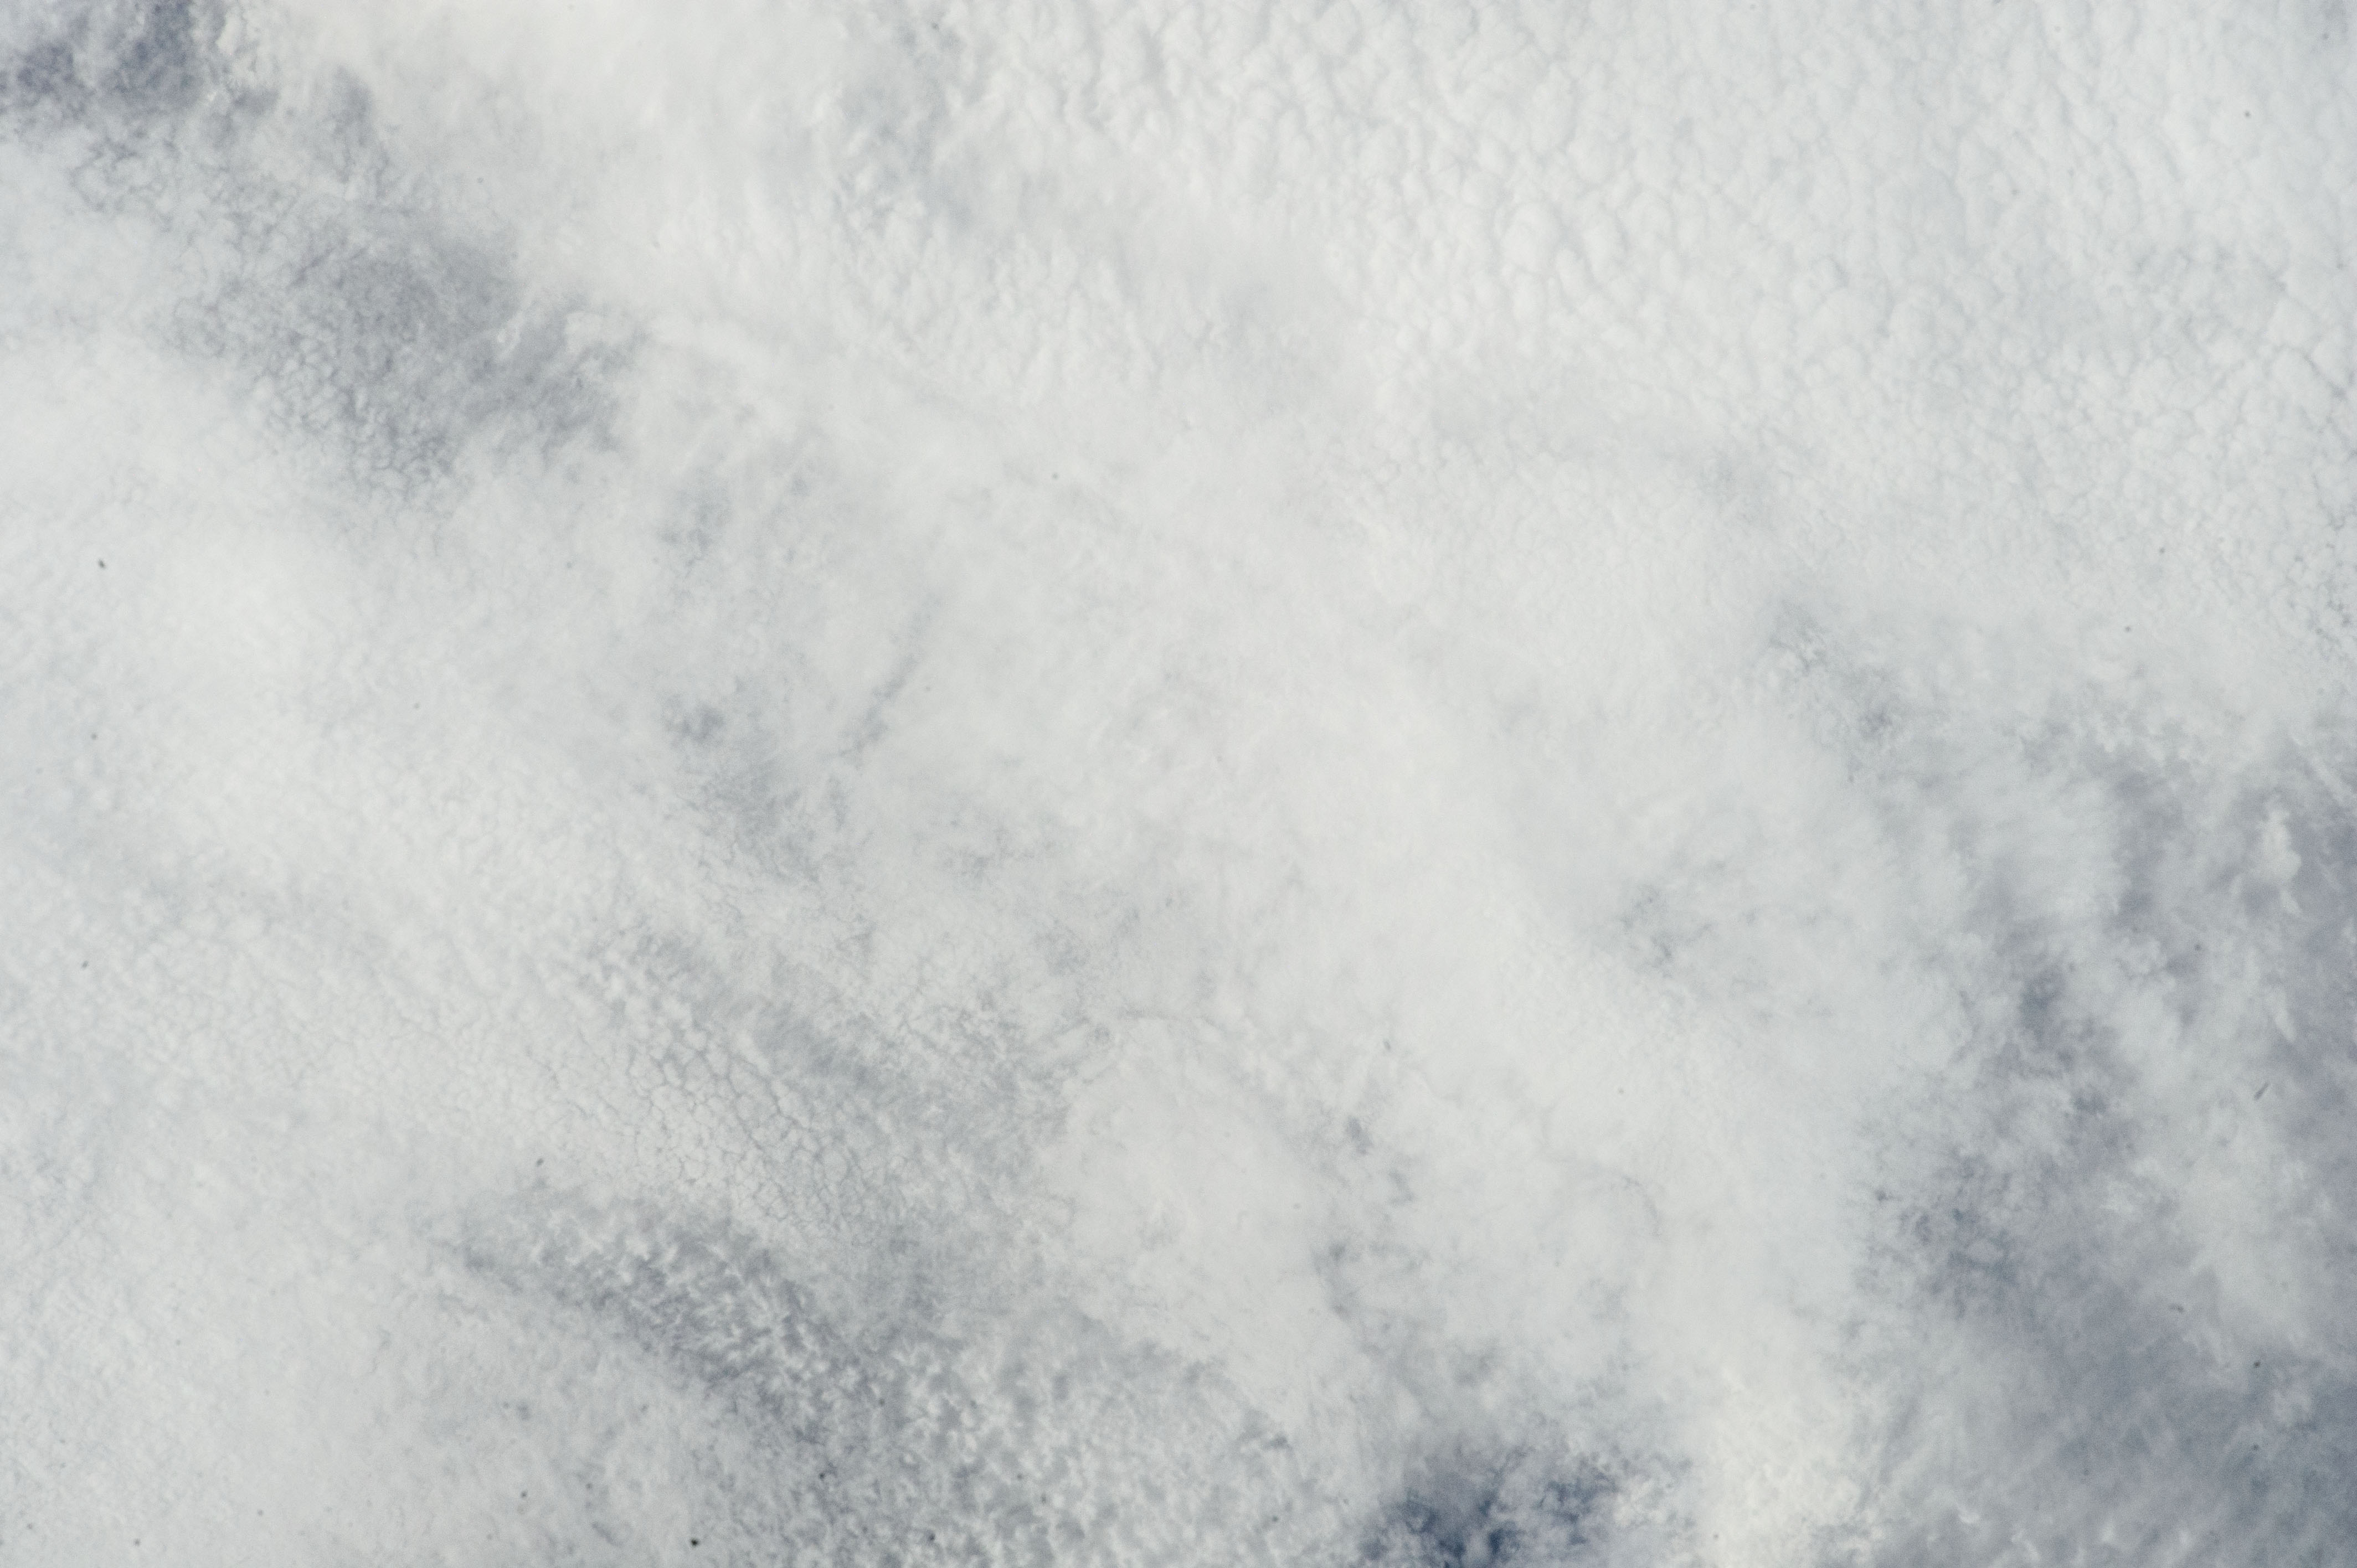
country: SOUTH AMERICA
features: CLOUD
